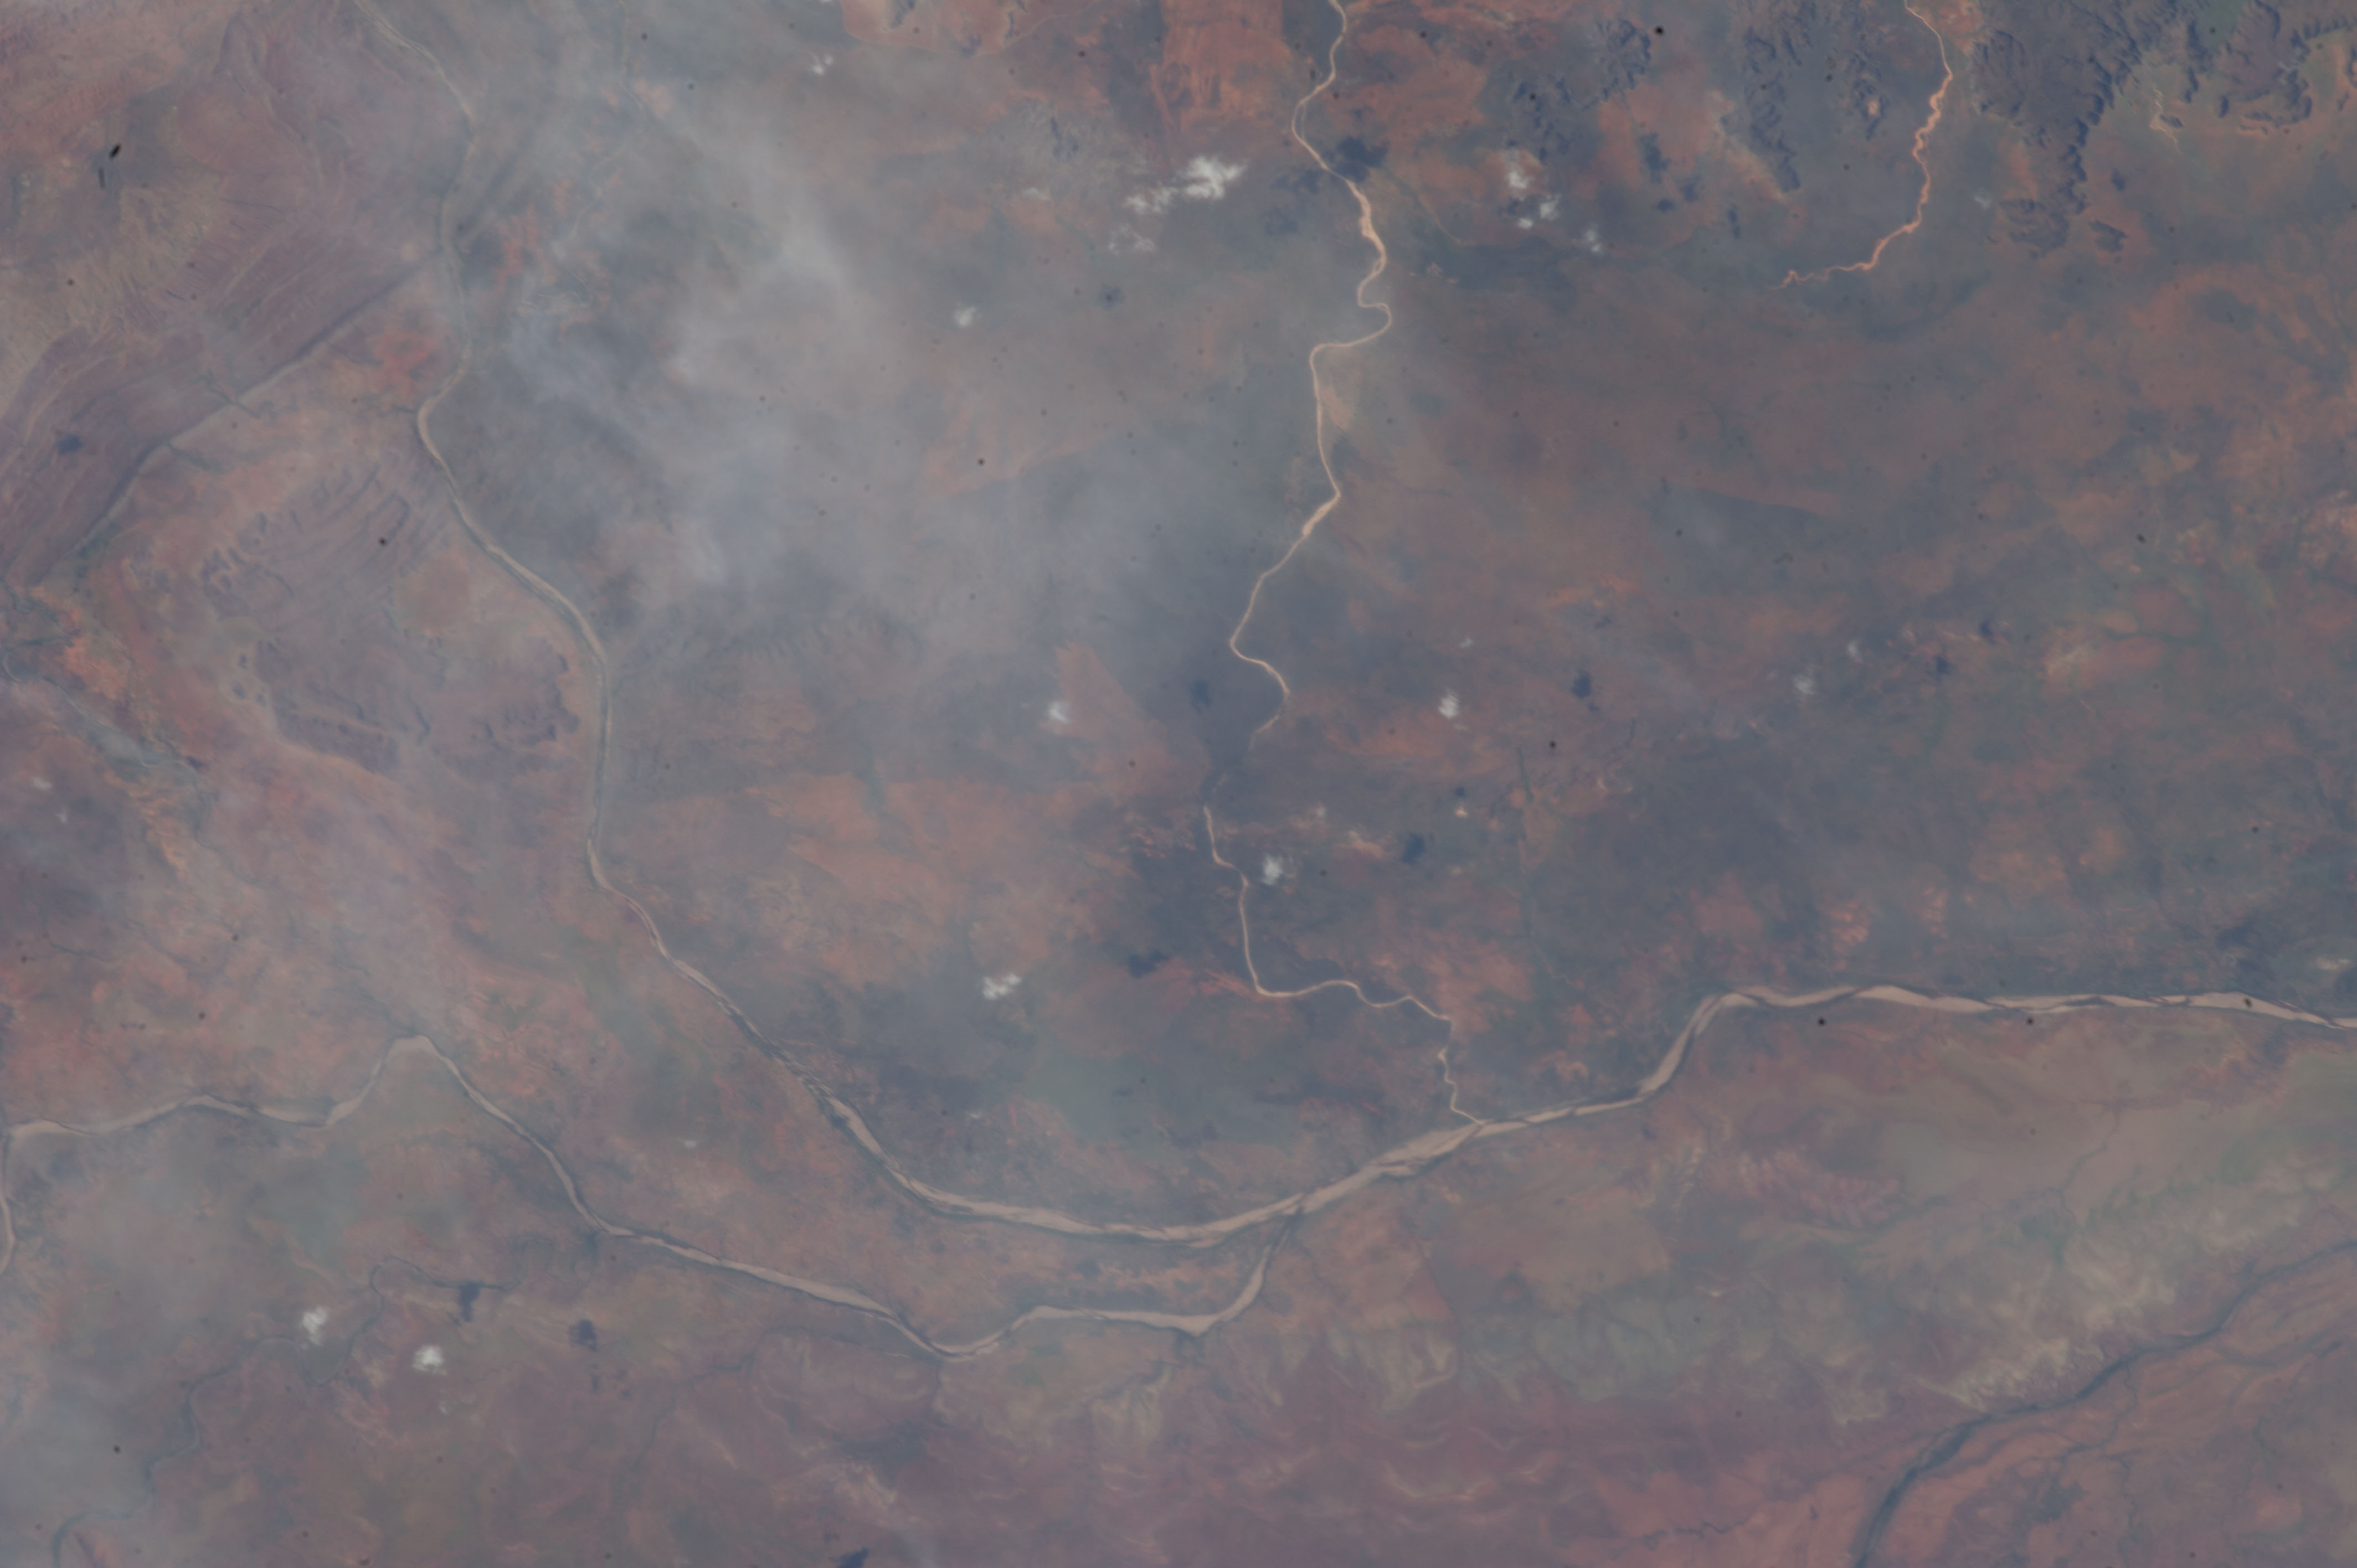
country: AUSTRALIA-WA
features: ORD RIVER, PANTON RIVER, NICHOLSON RIVER, PLAINS, DISSECTED PLATEAU
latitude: -17.5
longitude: 128.5
